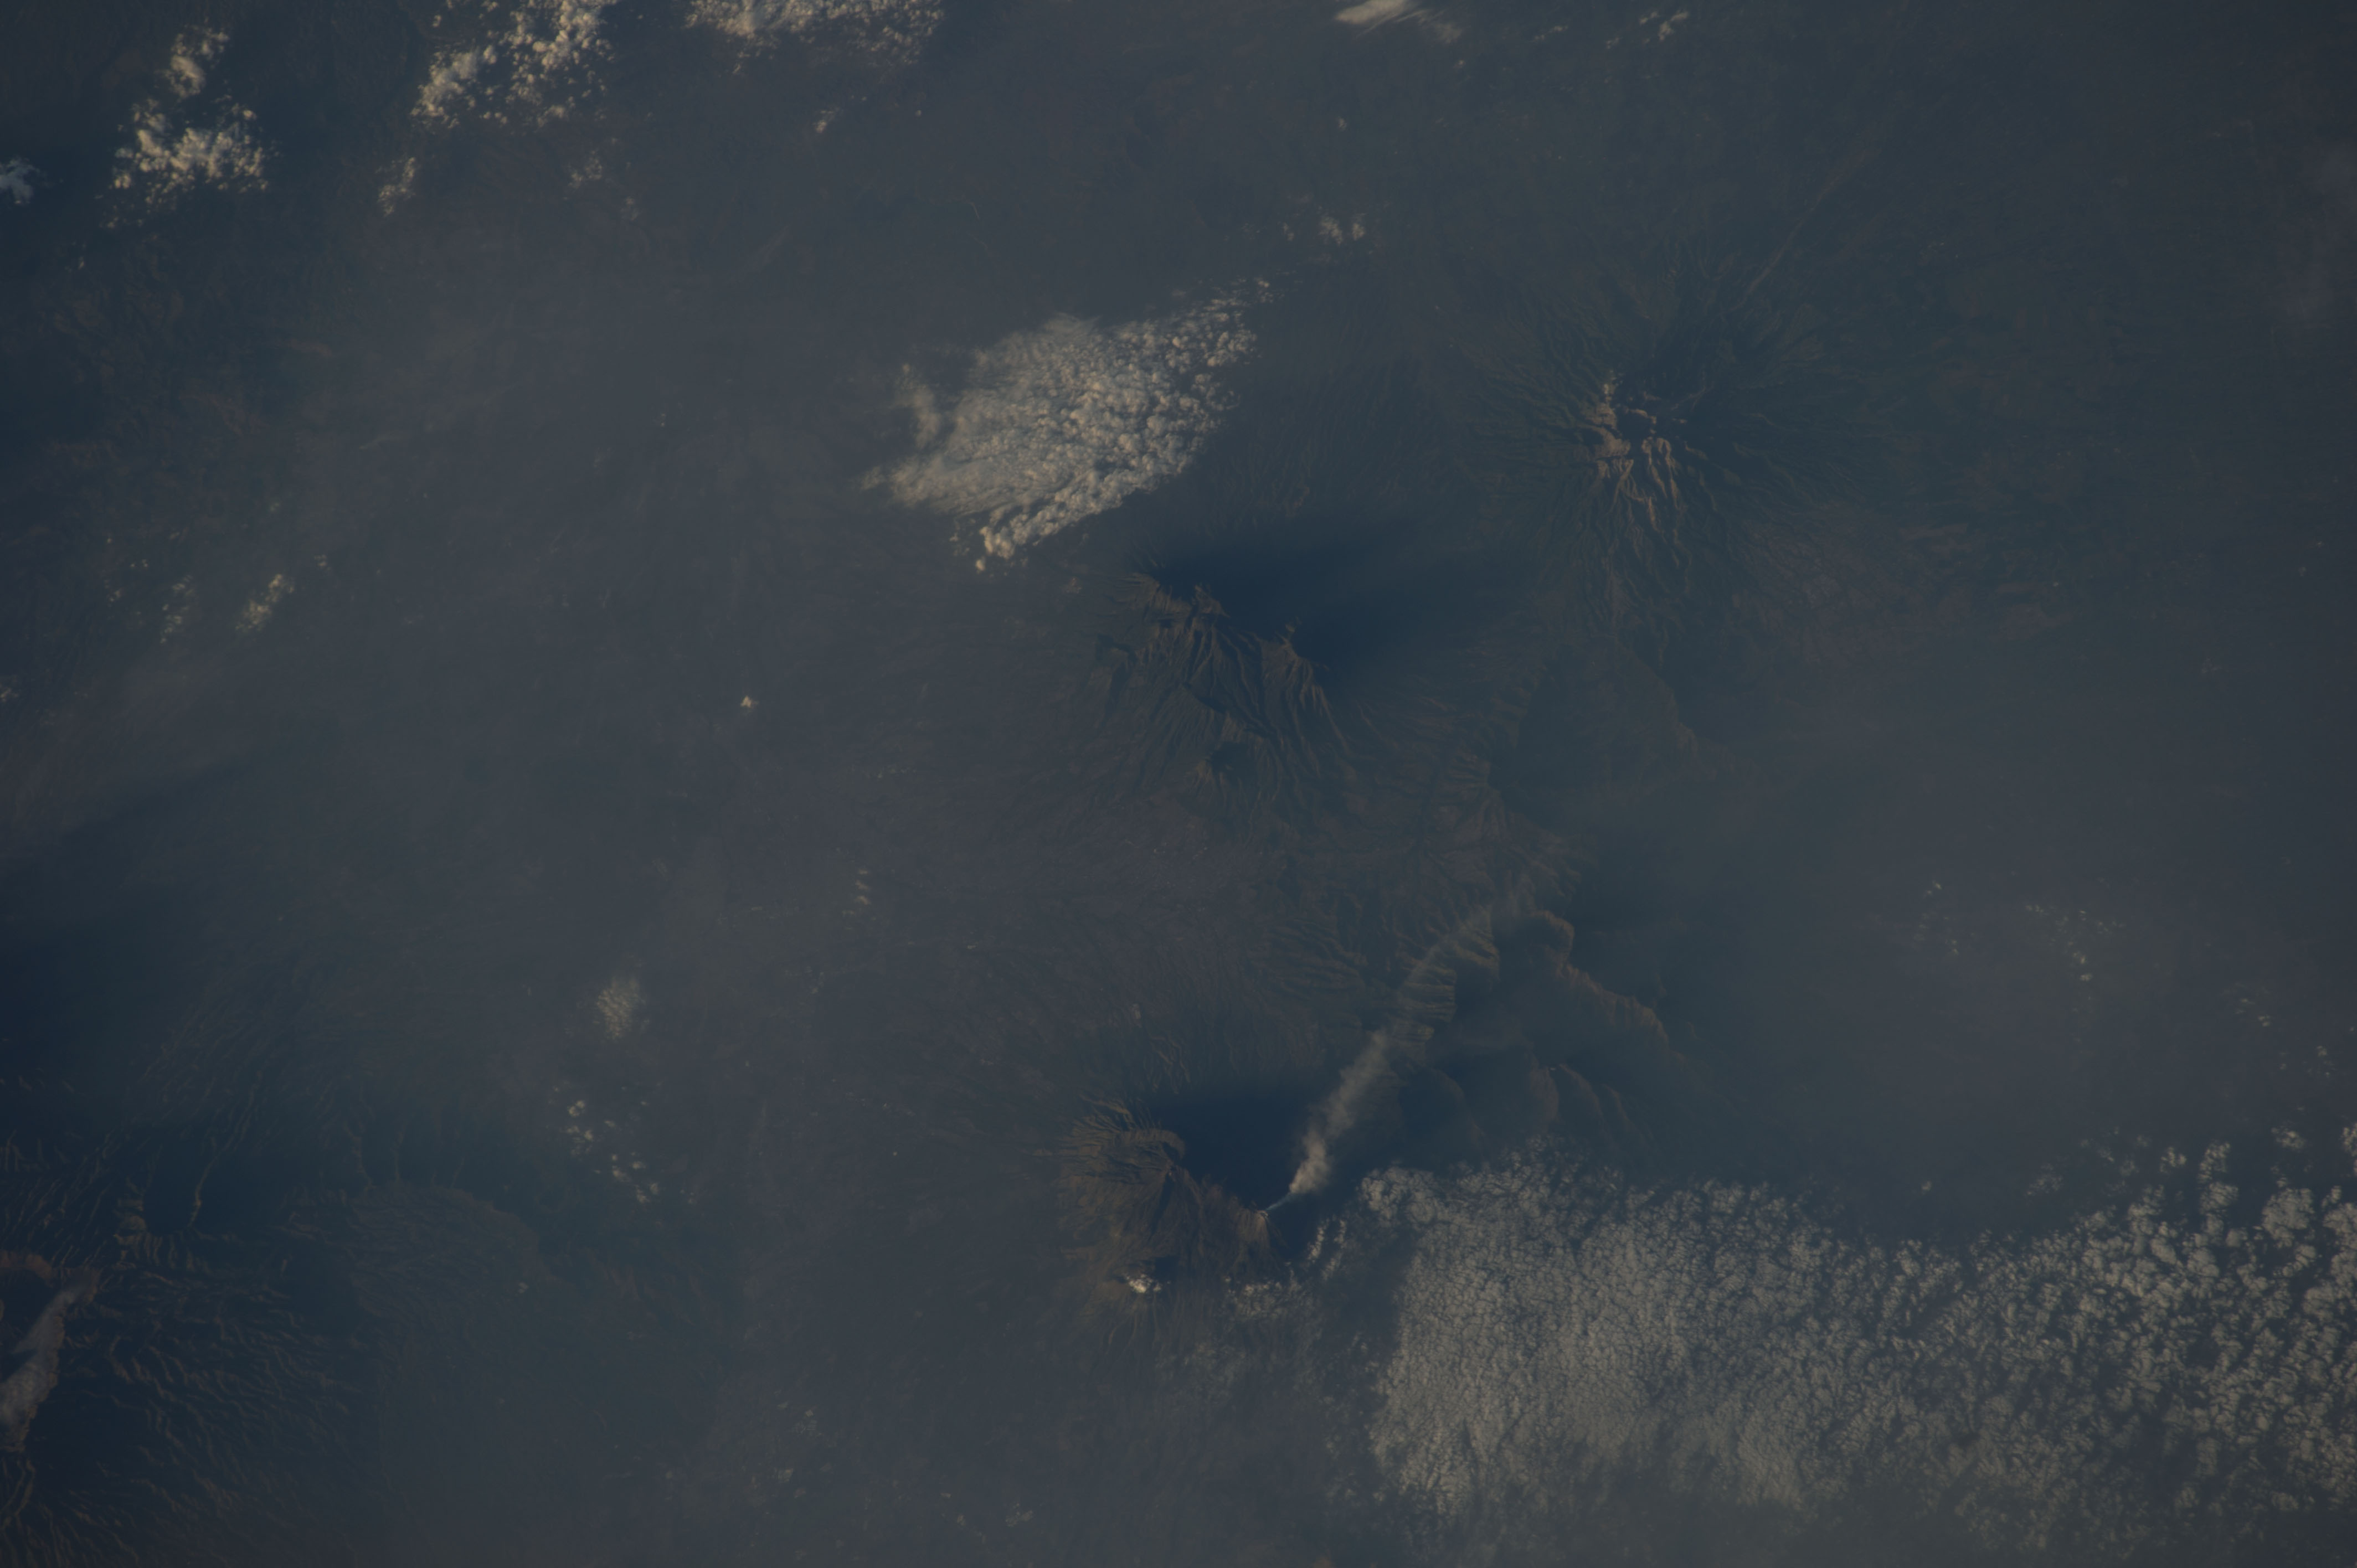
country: INDONESIA-J
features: MT. BUTAK, MT. KELUD, MT. KAWI, ARJUNO-WELIRANG VOL.
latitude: -7.9
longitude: 112.5
